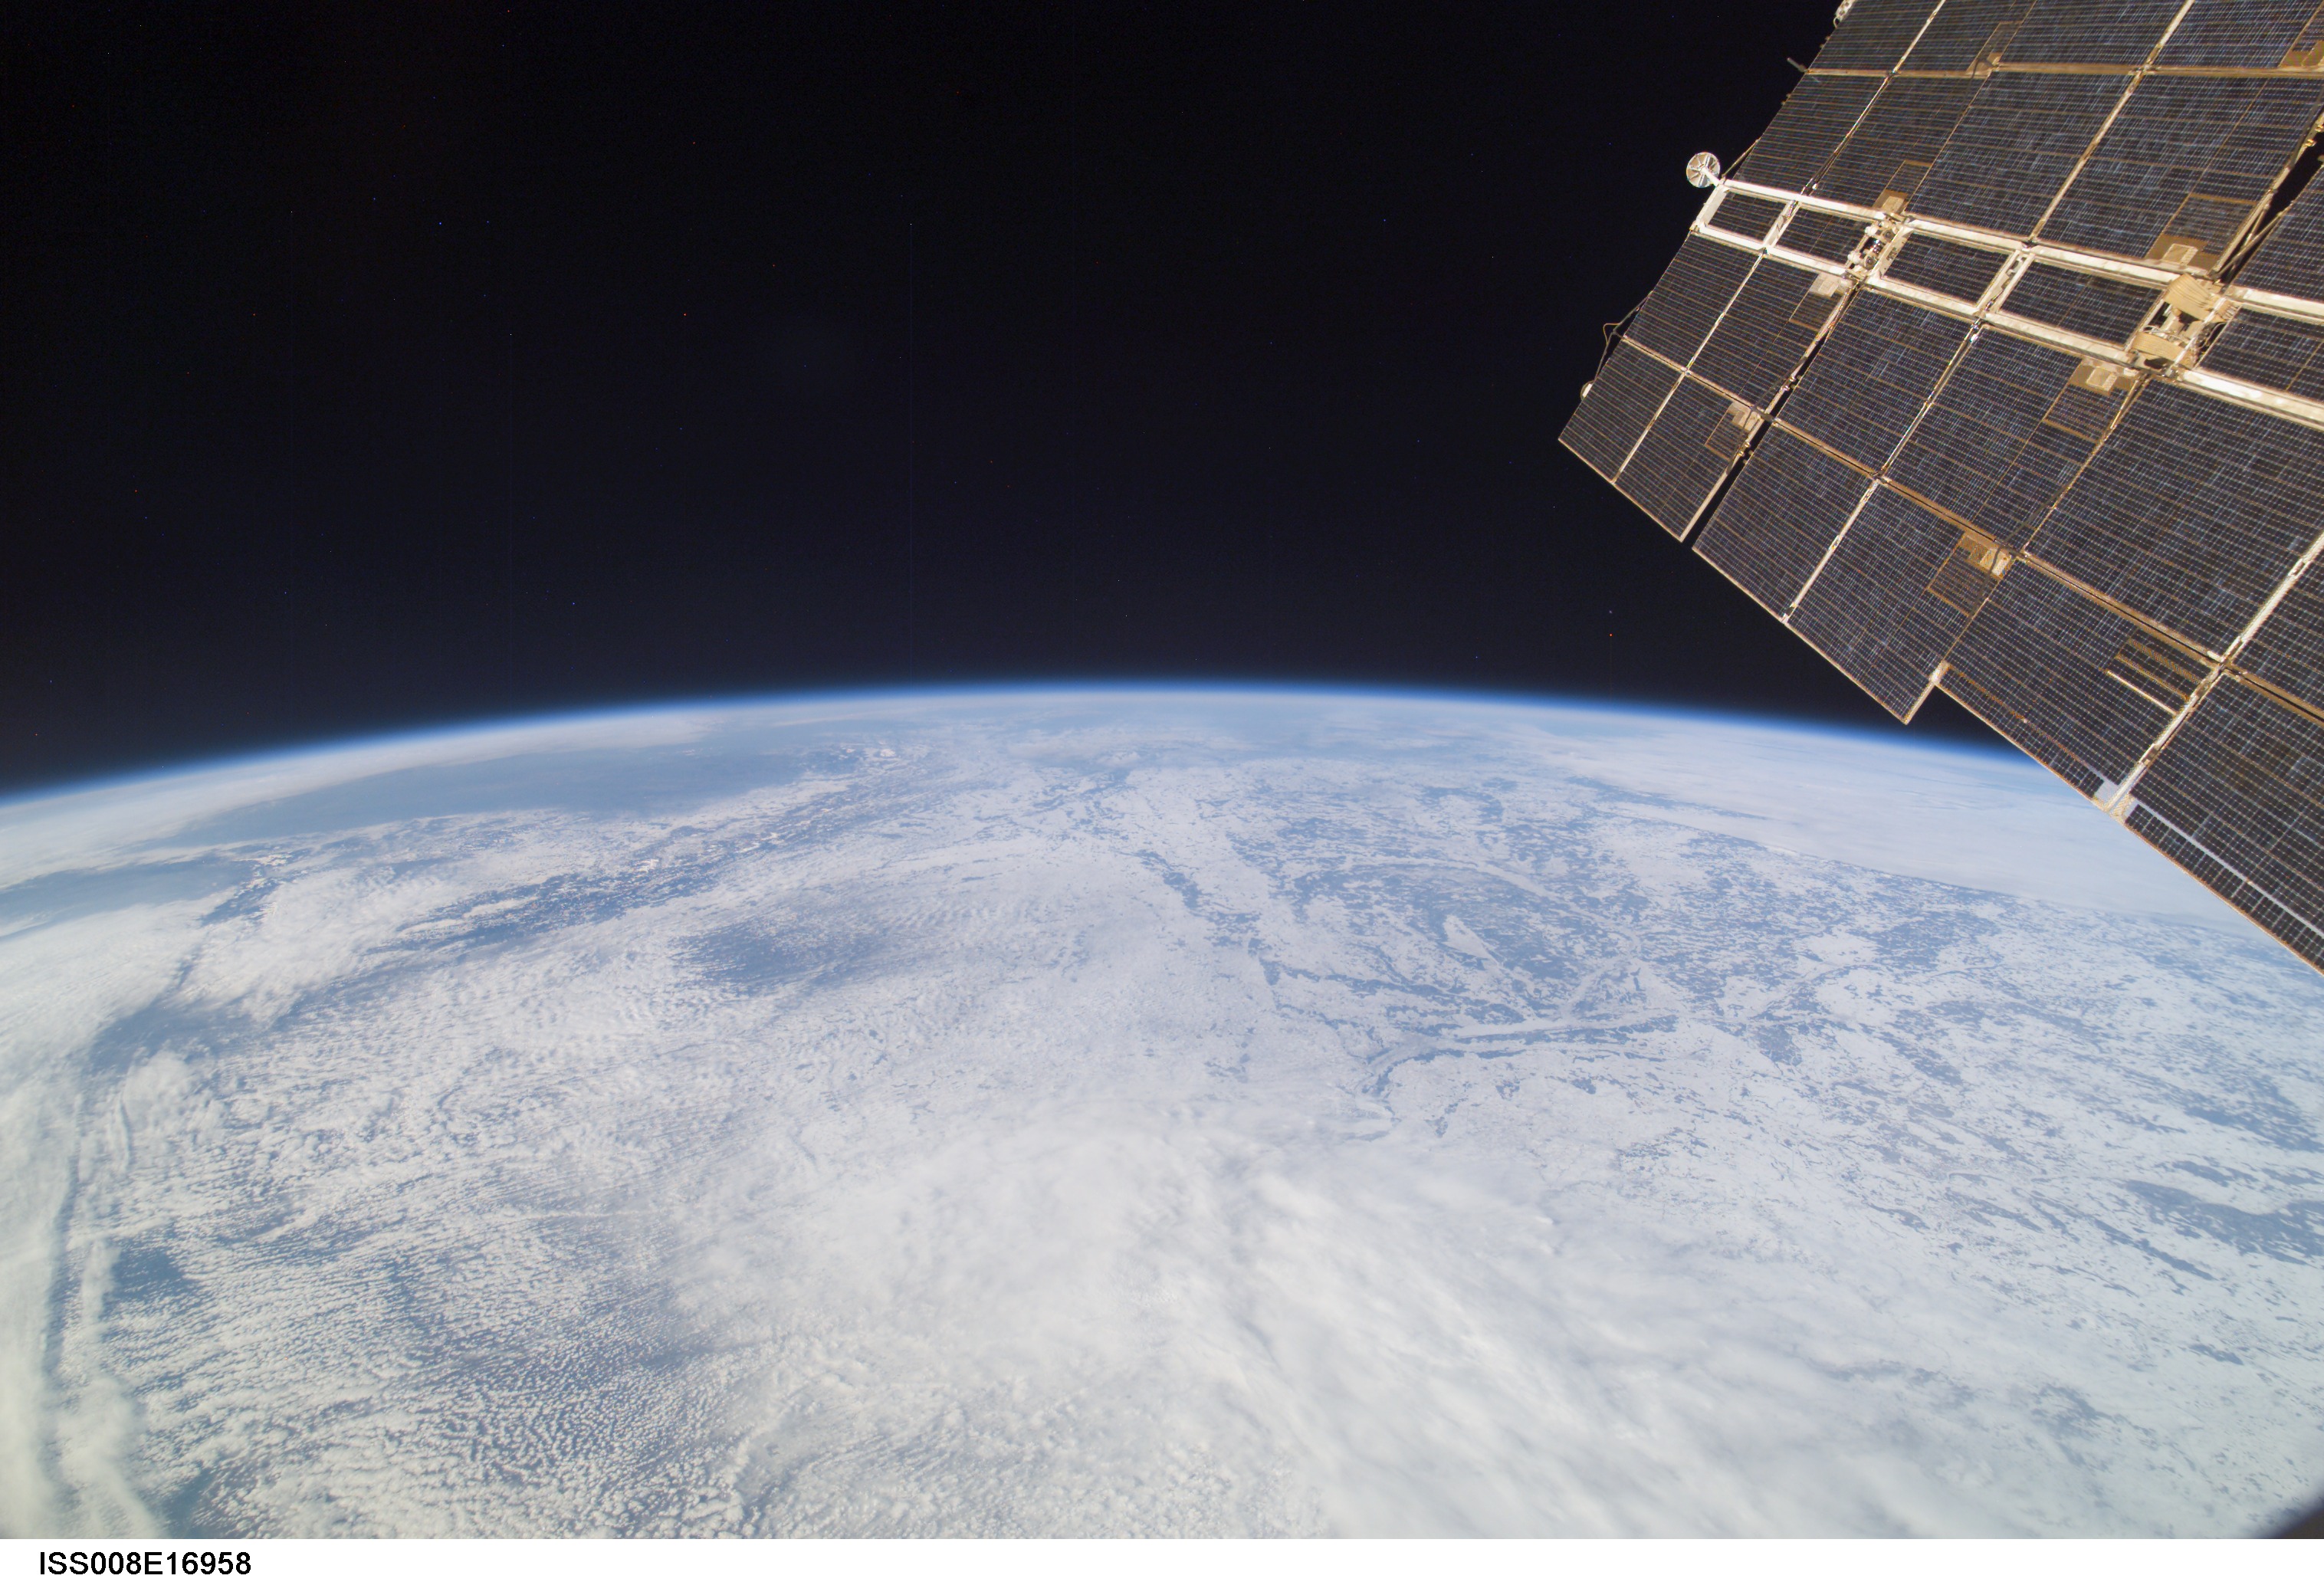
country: UKRAINE
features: DNIEPER R., ATMOSPHERIC LIMB
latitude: 49.5
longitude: 30.5
